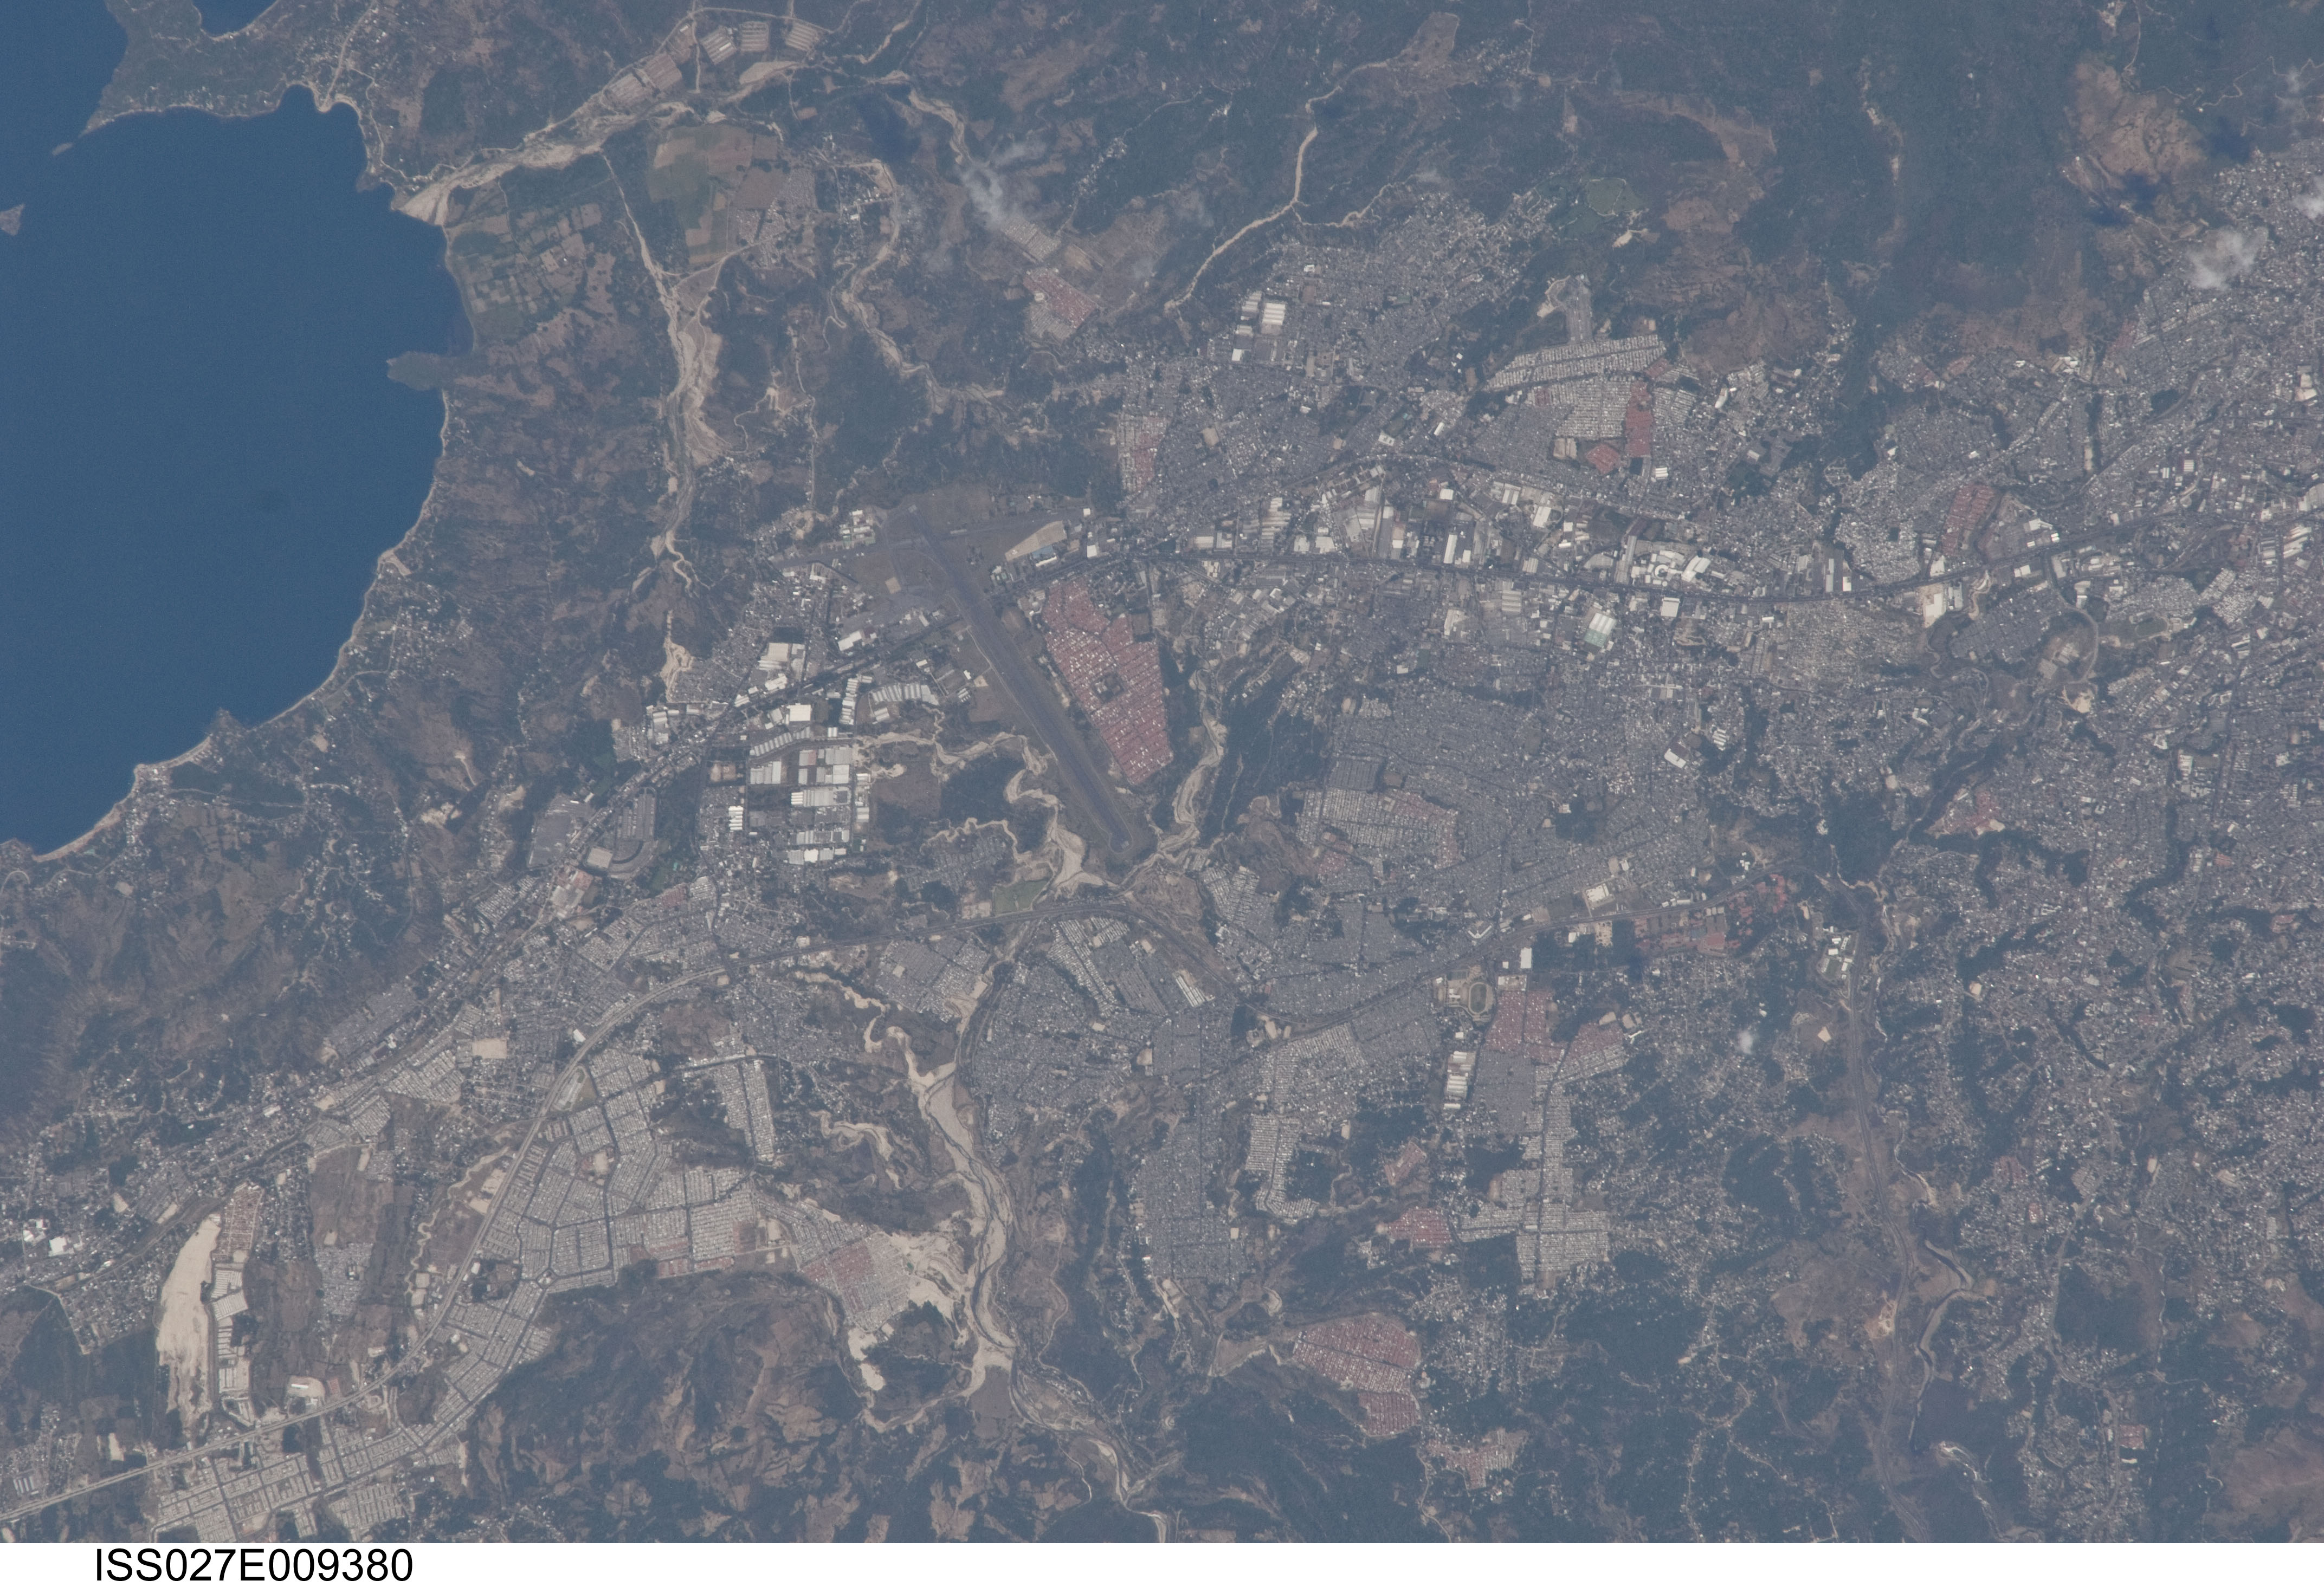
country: EL SALVADOR
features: EASTERN SAN SALVADOR, AIRPORT, W. LAKE ILOPANGO
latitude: 13.7
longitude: -89.1
